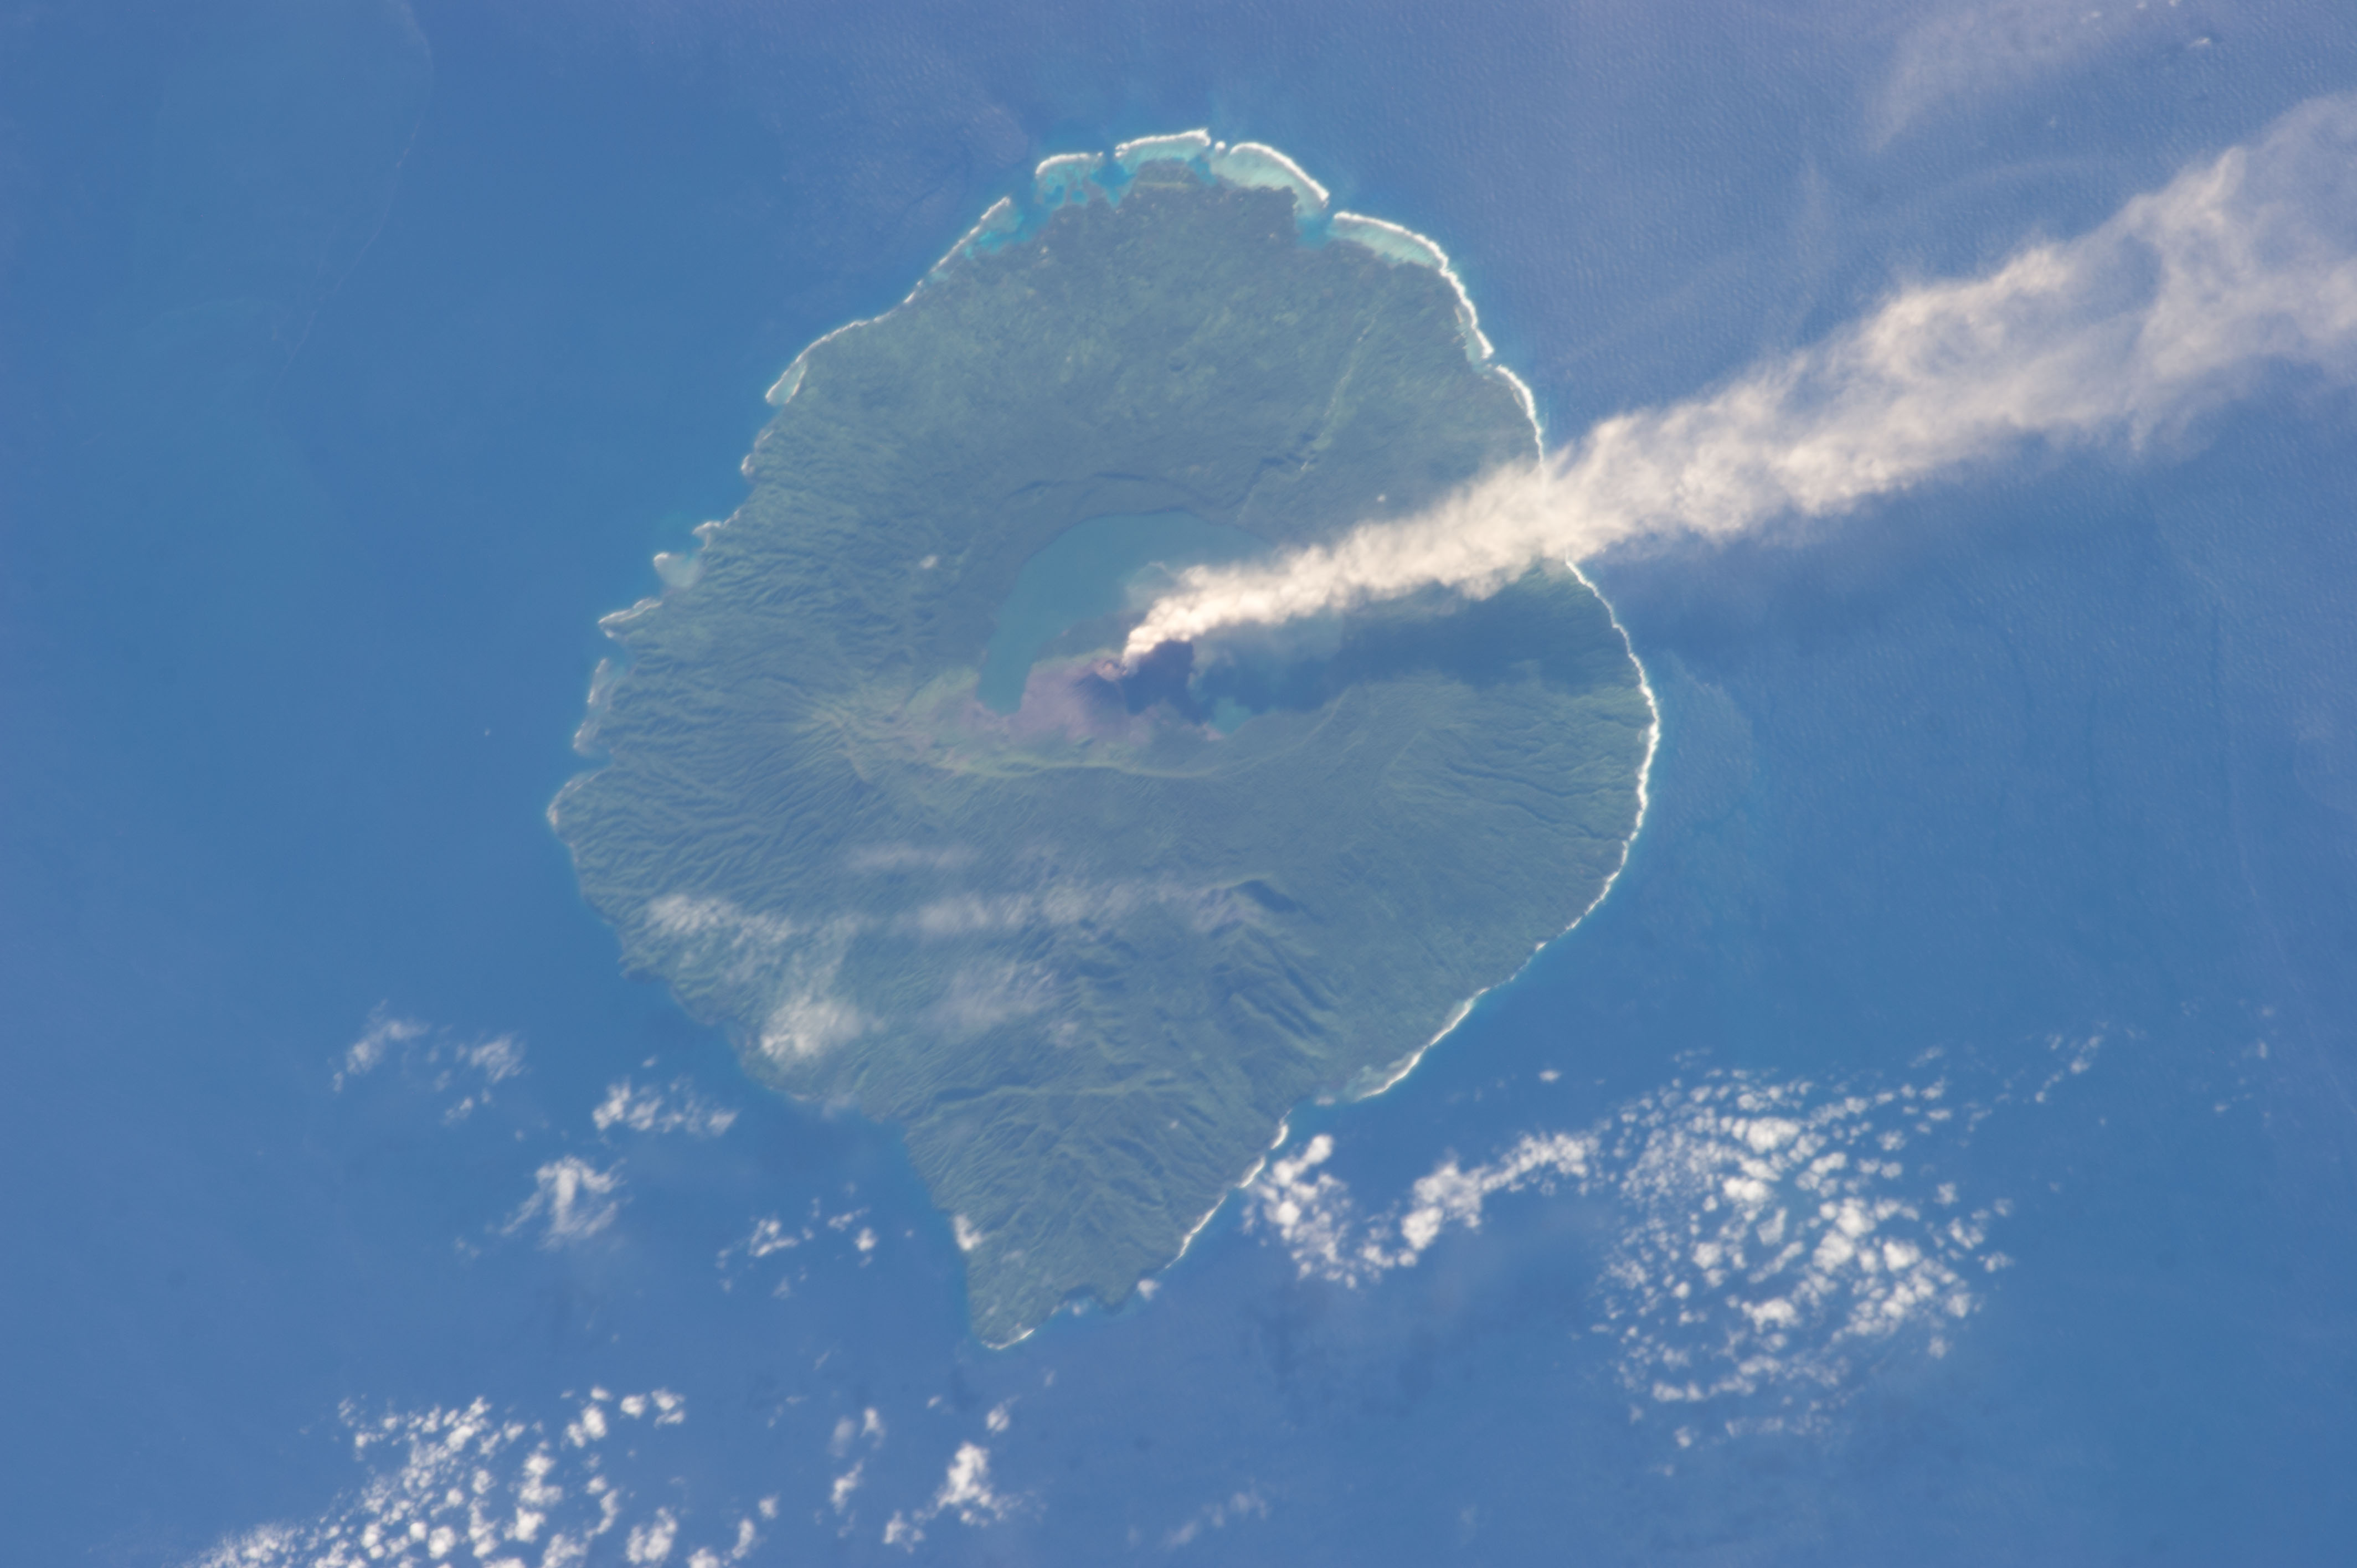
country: VANUATU
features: CORAL SEA, GAUA ISLAND, LAKE LETAS, MOUNT GARET,VANUATU, SANTA MARIA ISLAND,GAUA VOLCANO,ERUPTION PLUME,PACIFIC OCEAN,VANUATU, GAUA, -14.30,167.52,VANUATU,GAUA
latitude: -14.3
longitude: 167.5
